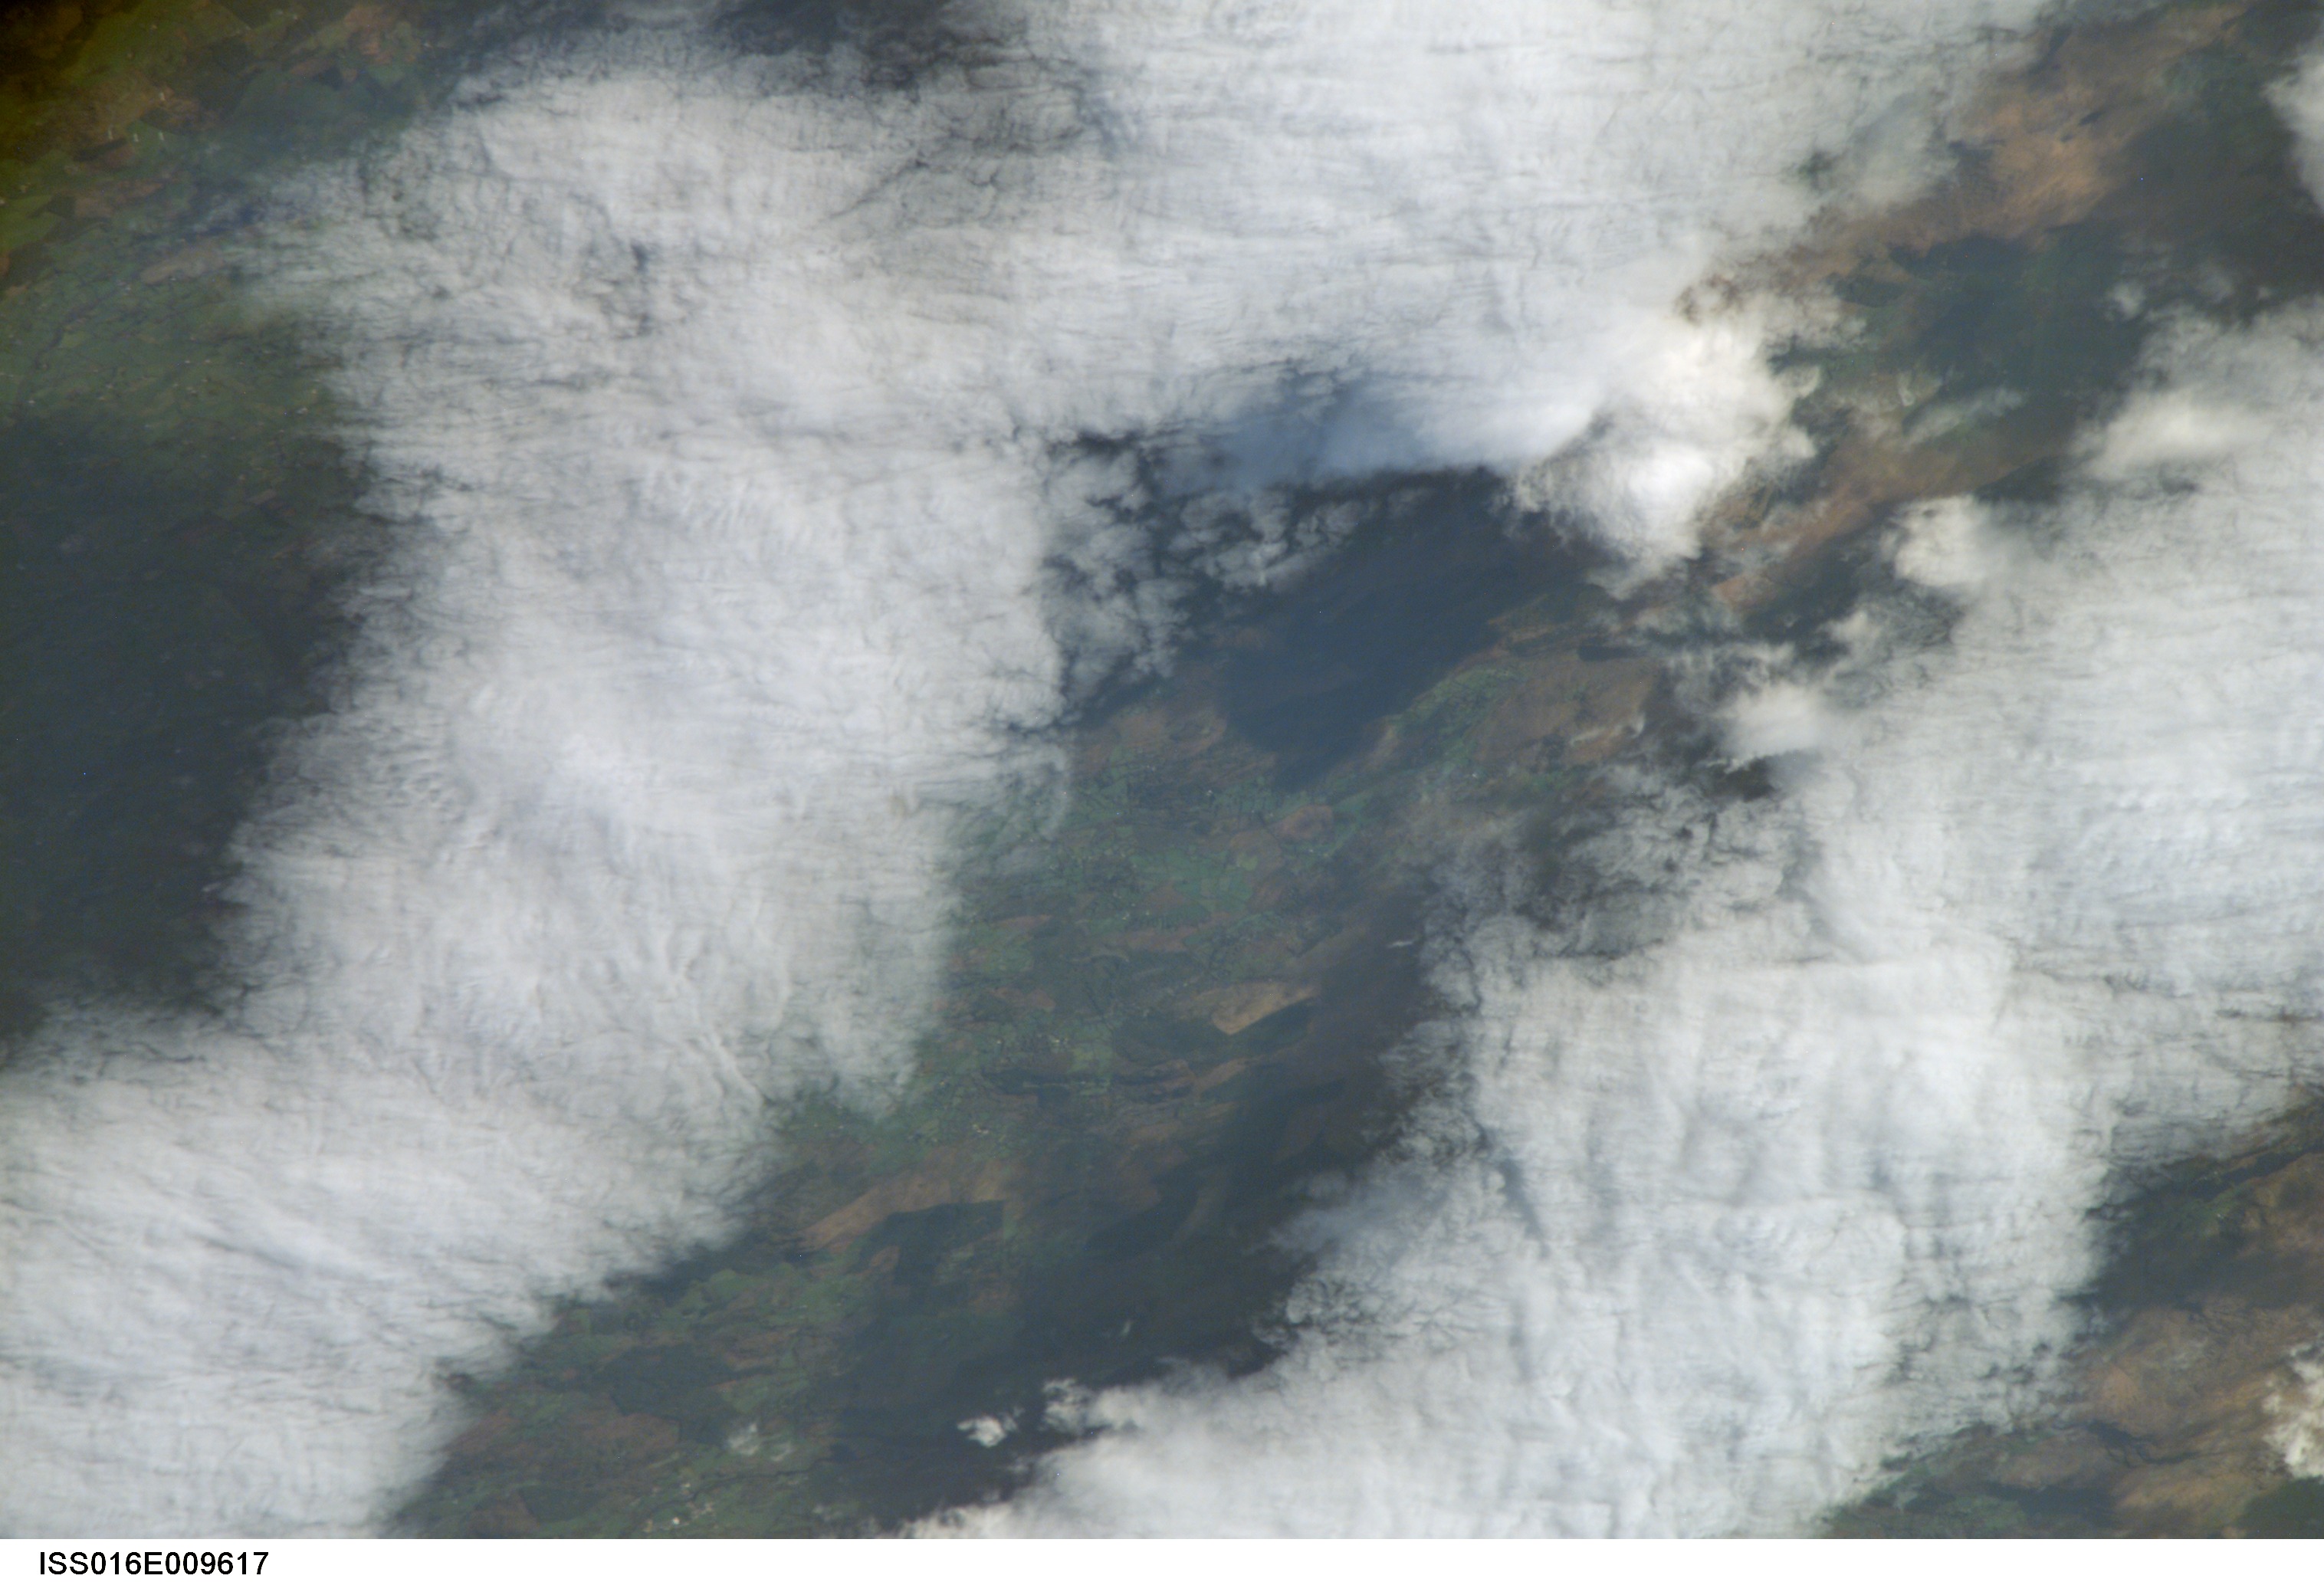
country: IRELAND
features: BEALOCK AREA, CLOUDS, AGR.
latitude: 51.8
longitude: -9.2
